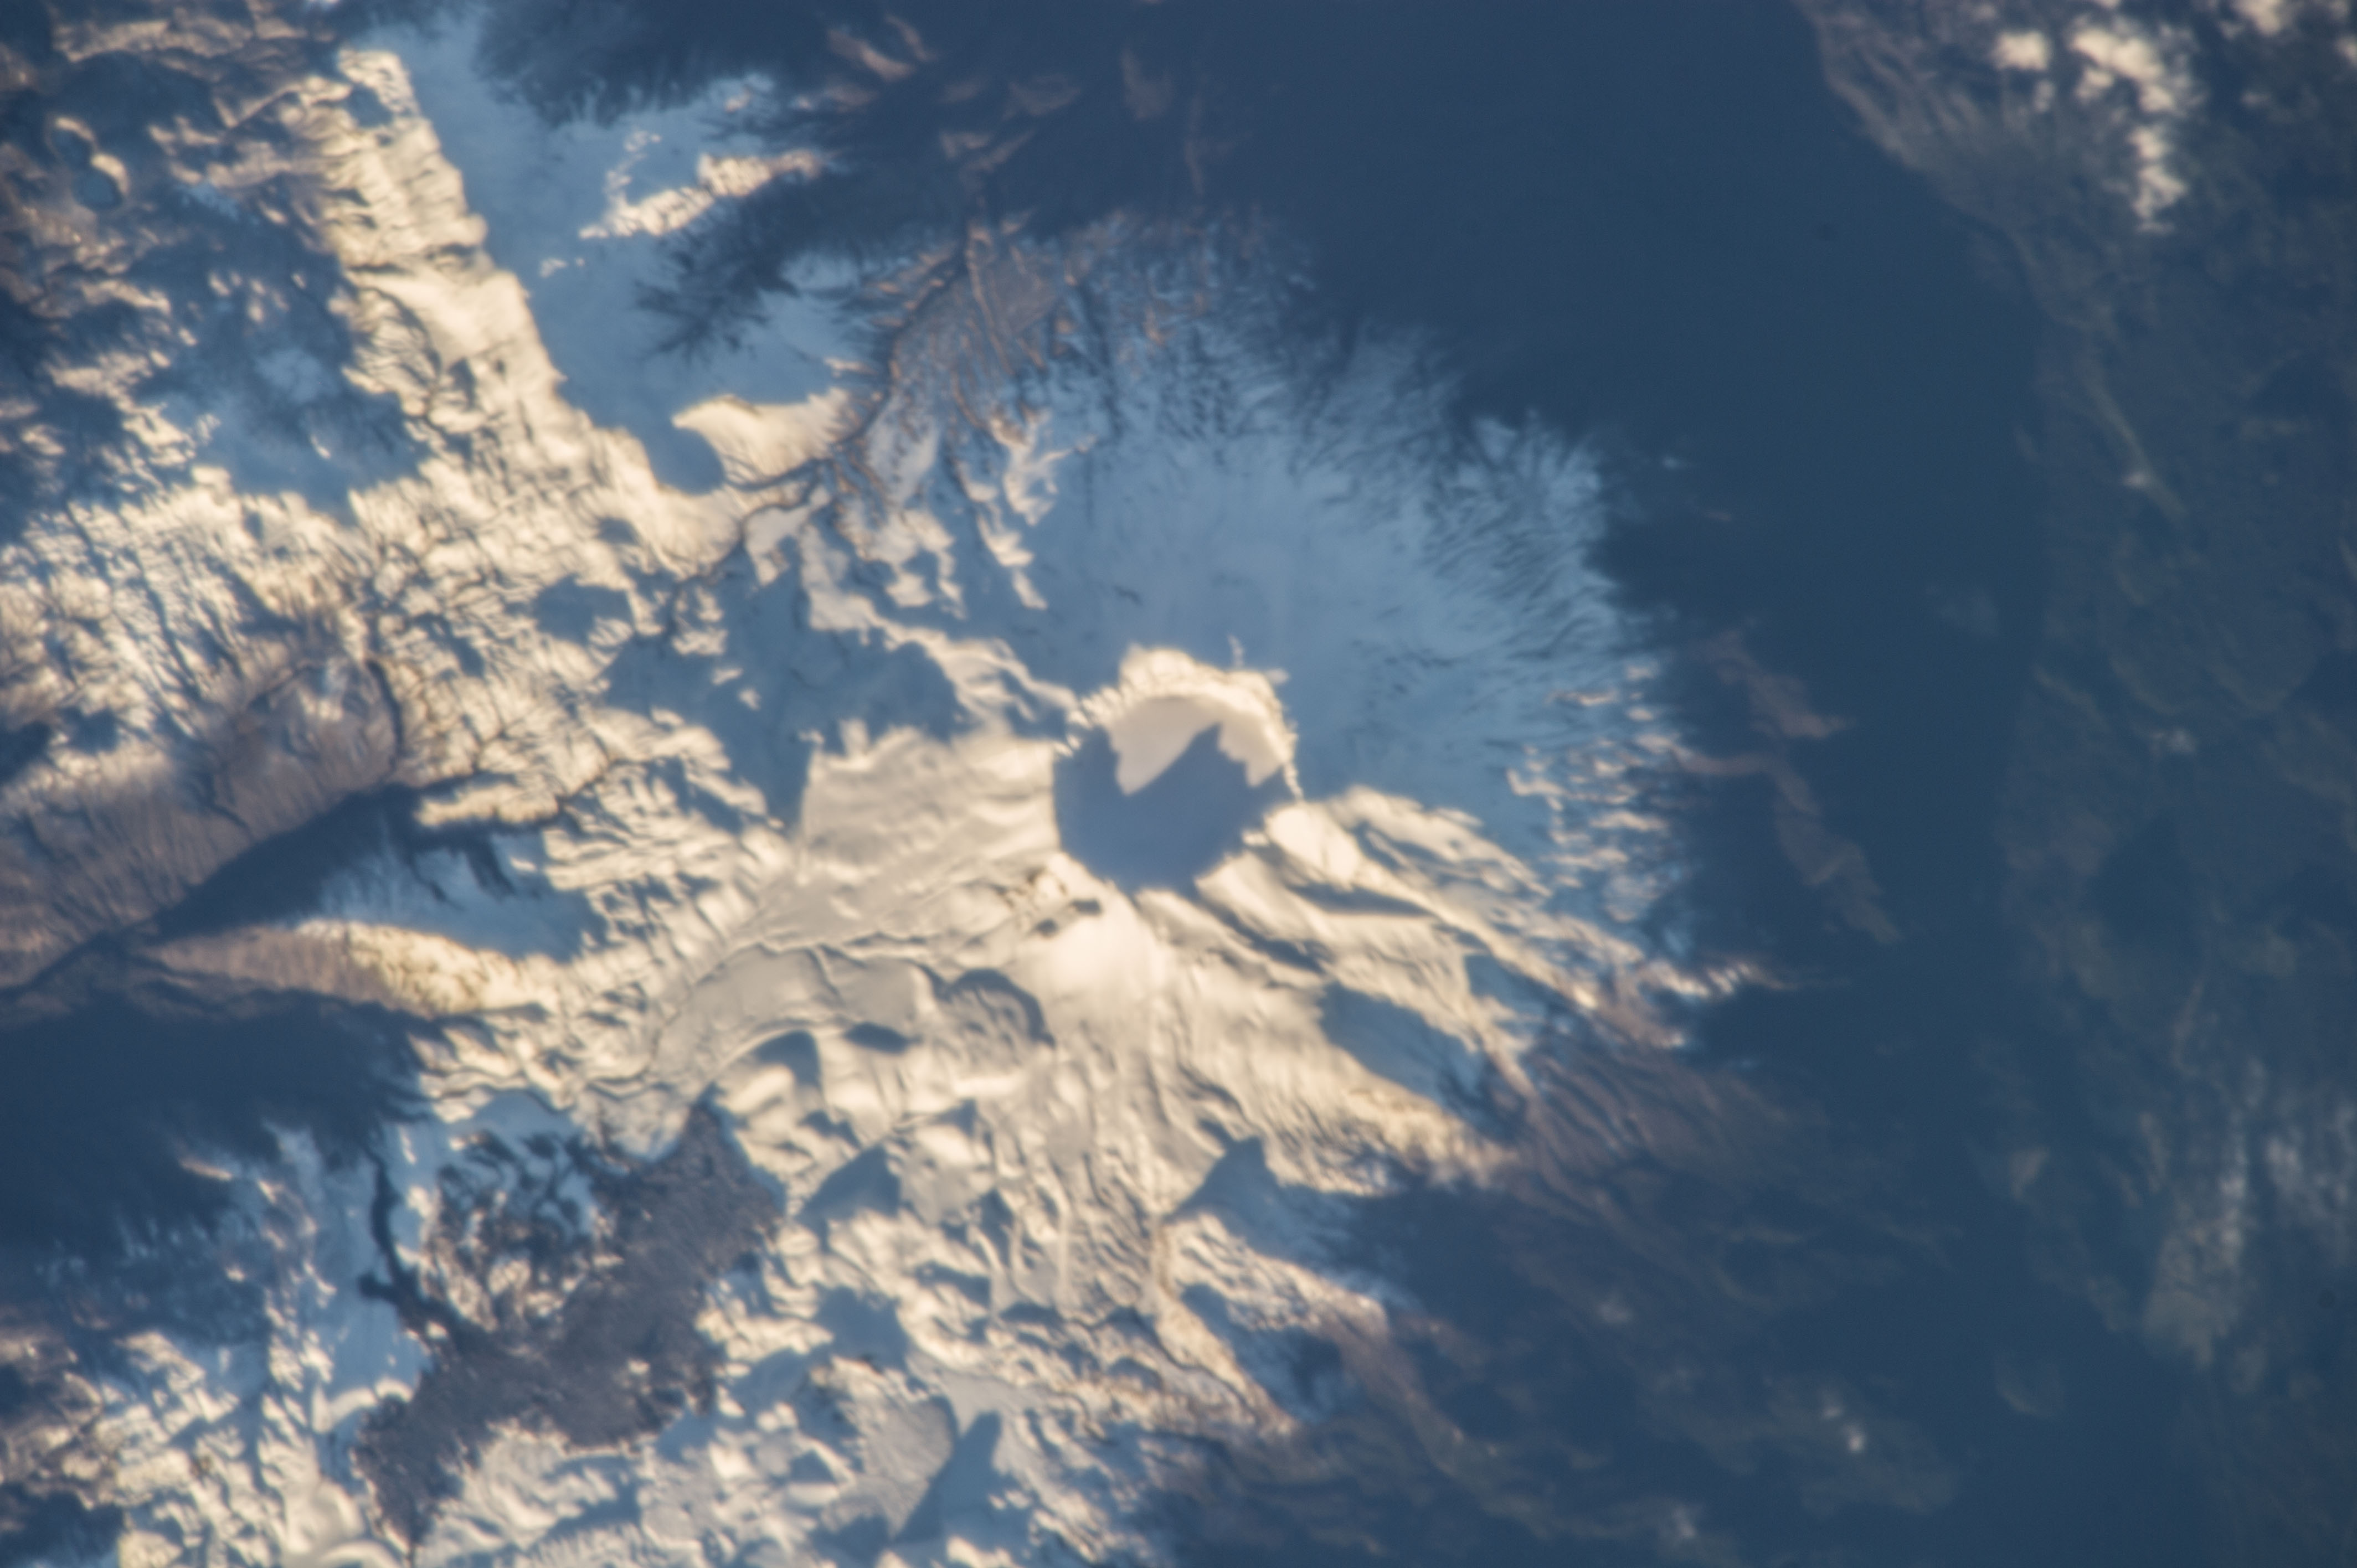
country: CHILE
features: PUYEHUE STRATOVOLCANO,ANDES MOUNTAINS,LOS RIOS REGION CHILE,CHILE,PUYEHUE VOLCANO
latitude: -40.6
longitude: -72.1
